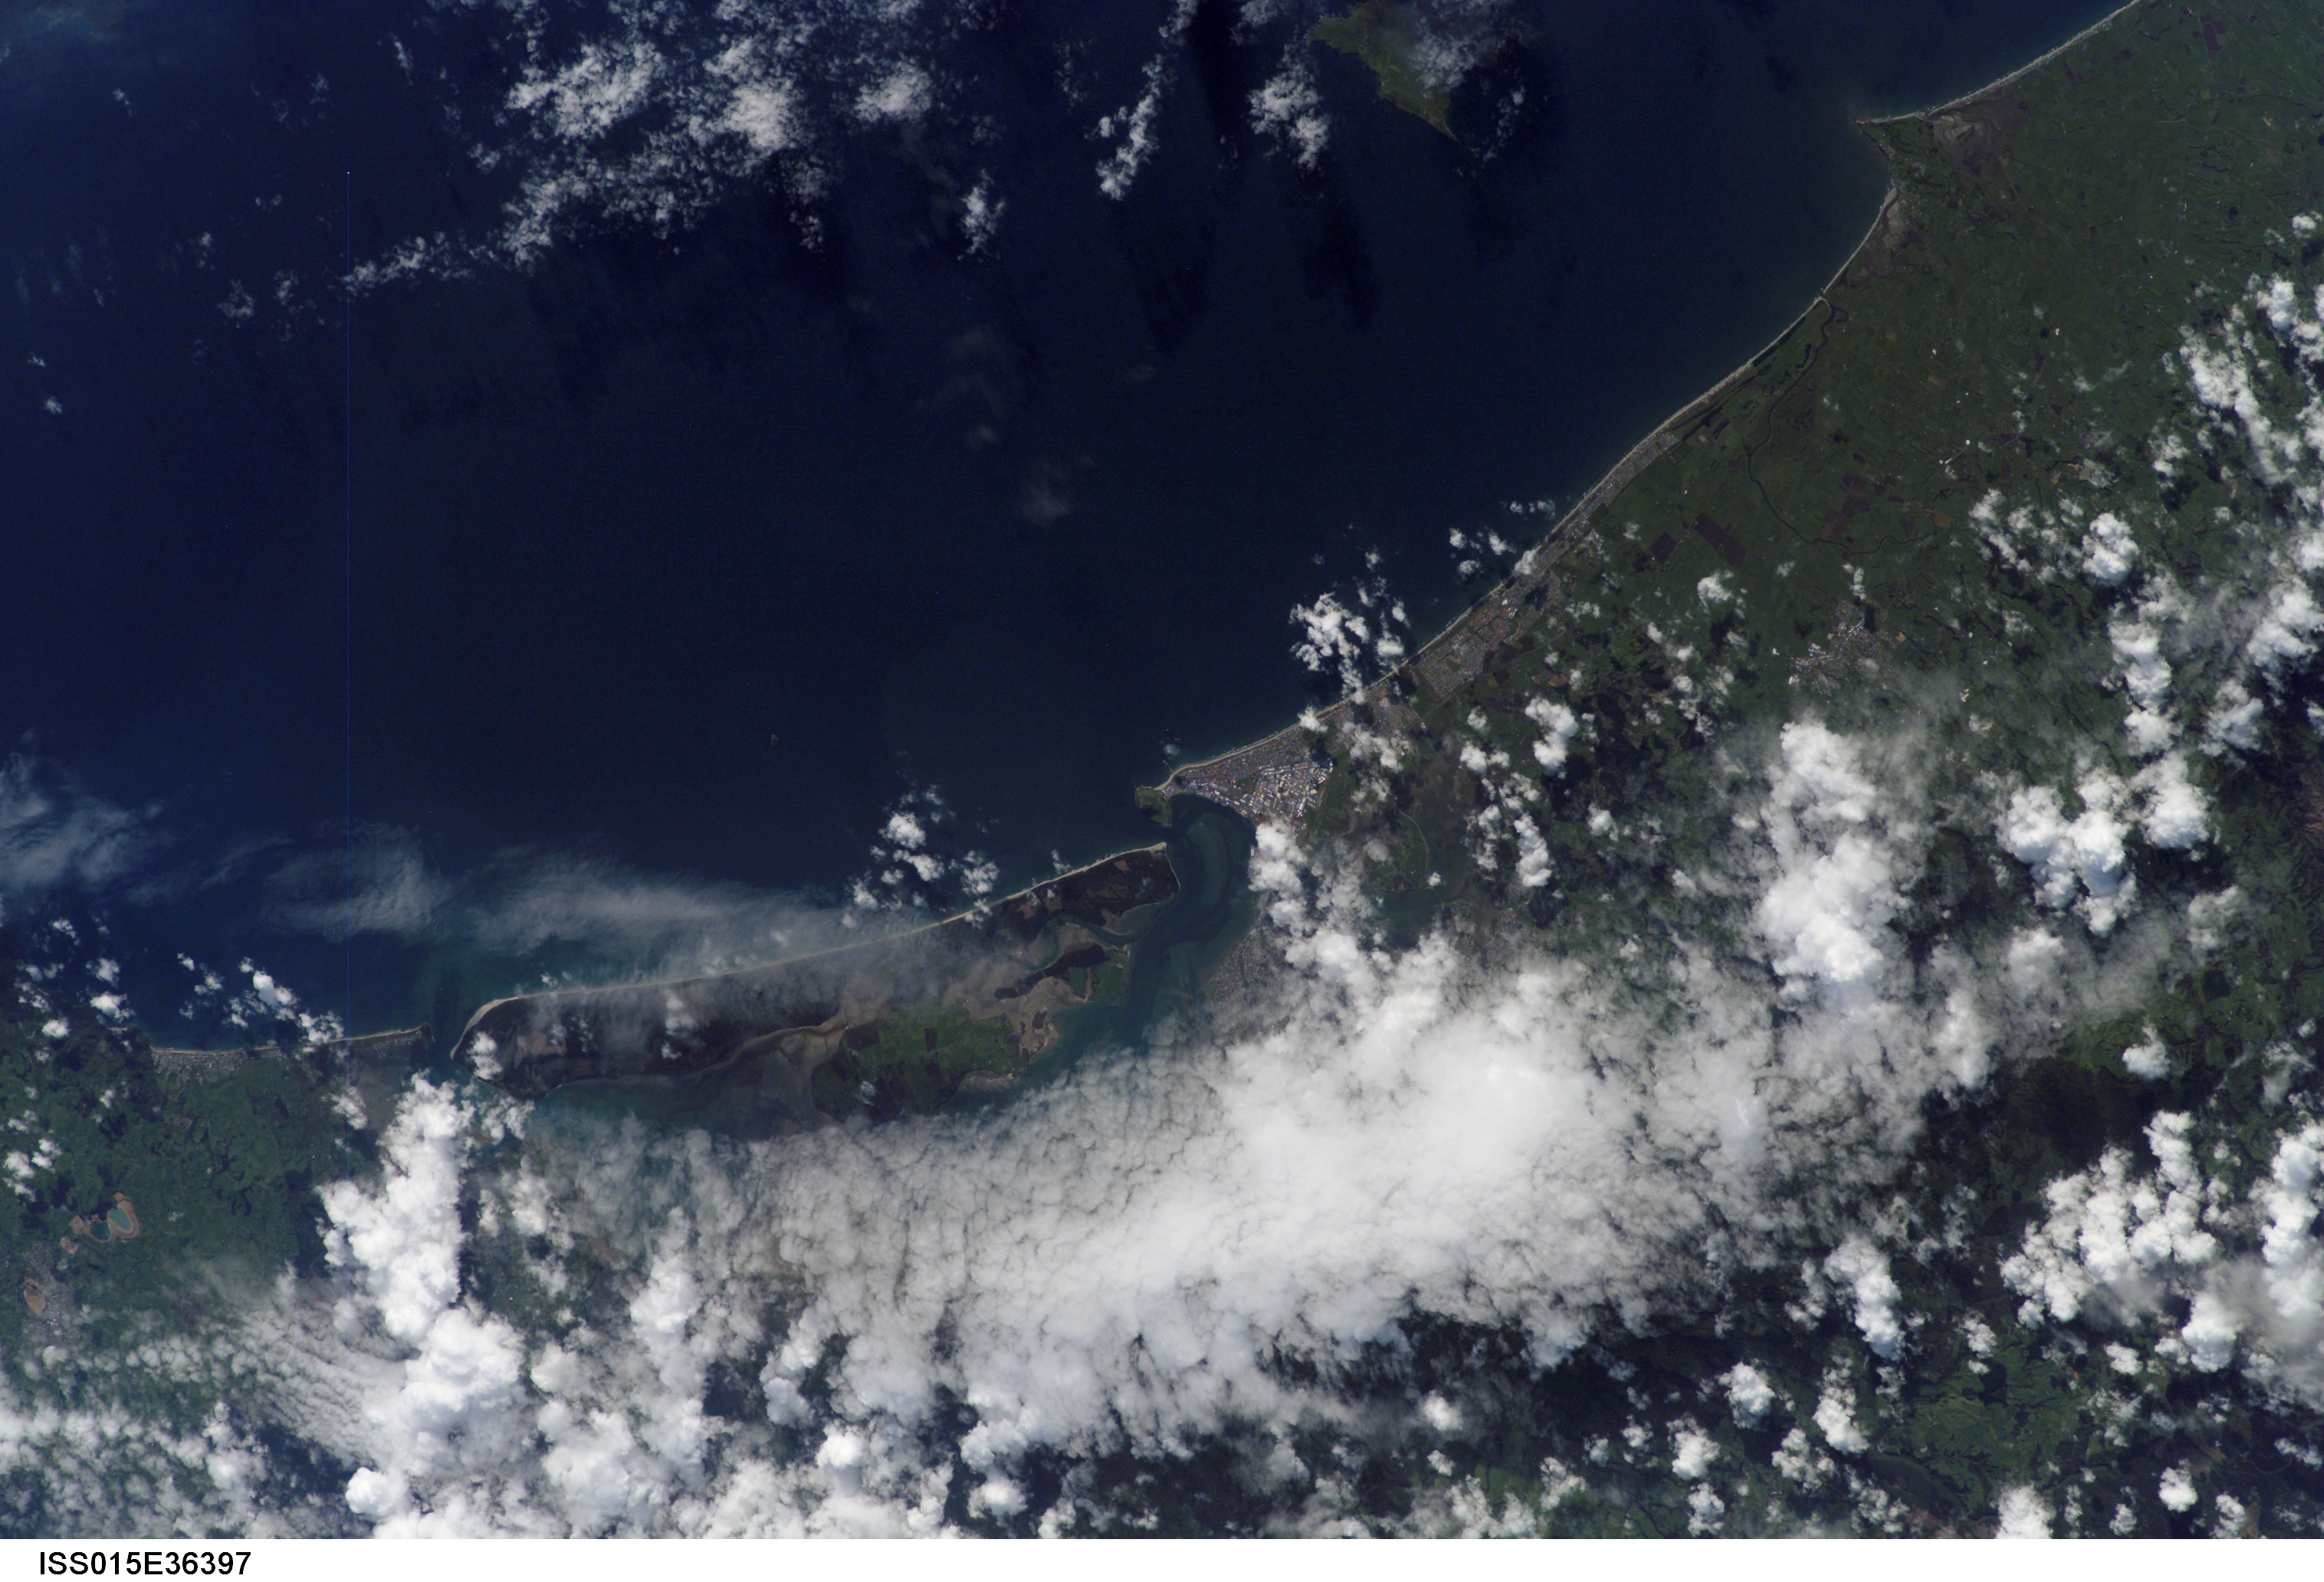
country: NEW ZEALAND-NI
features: TAURANGA, MATAKANA I., COAST
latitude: -37.6
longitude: 176.2
